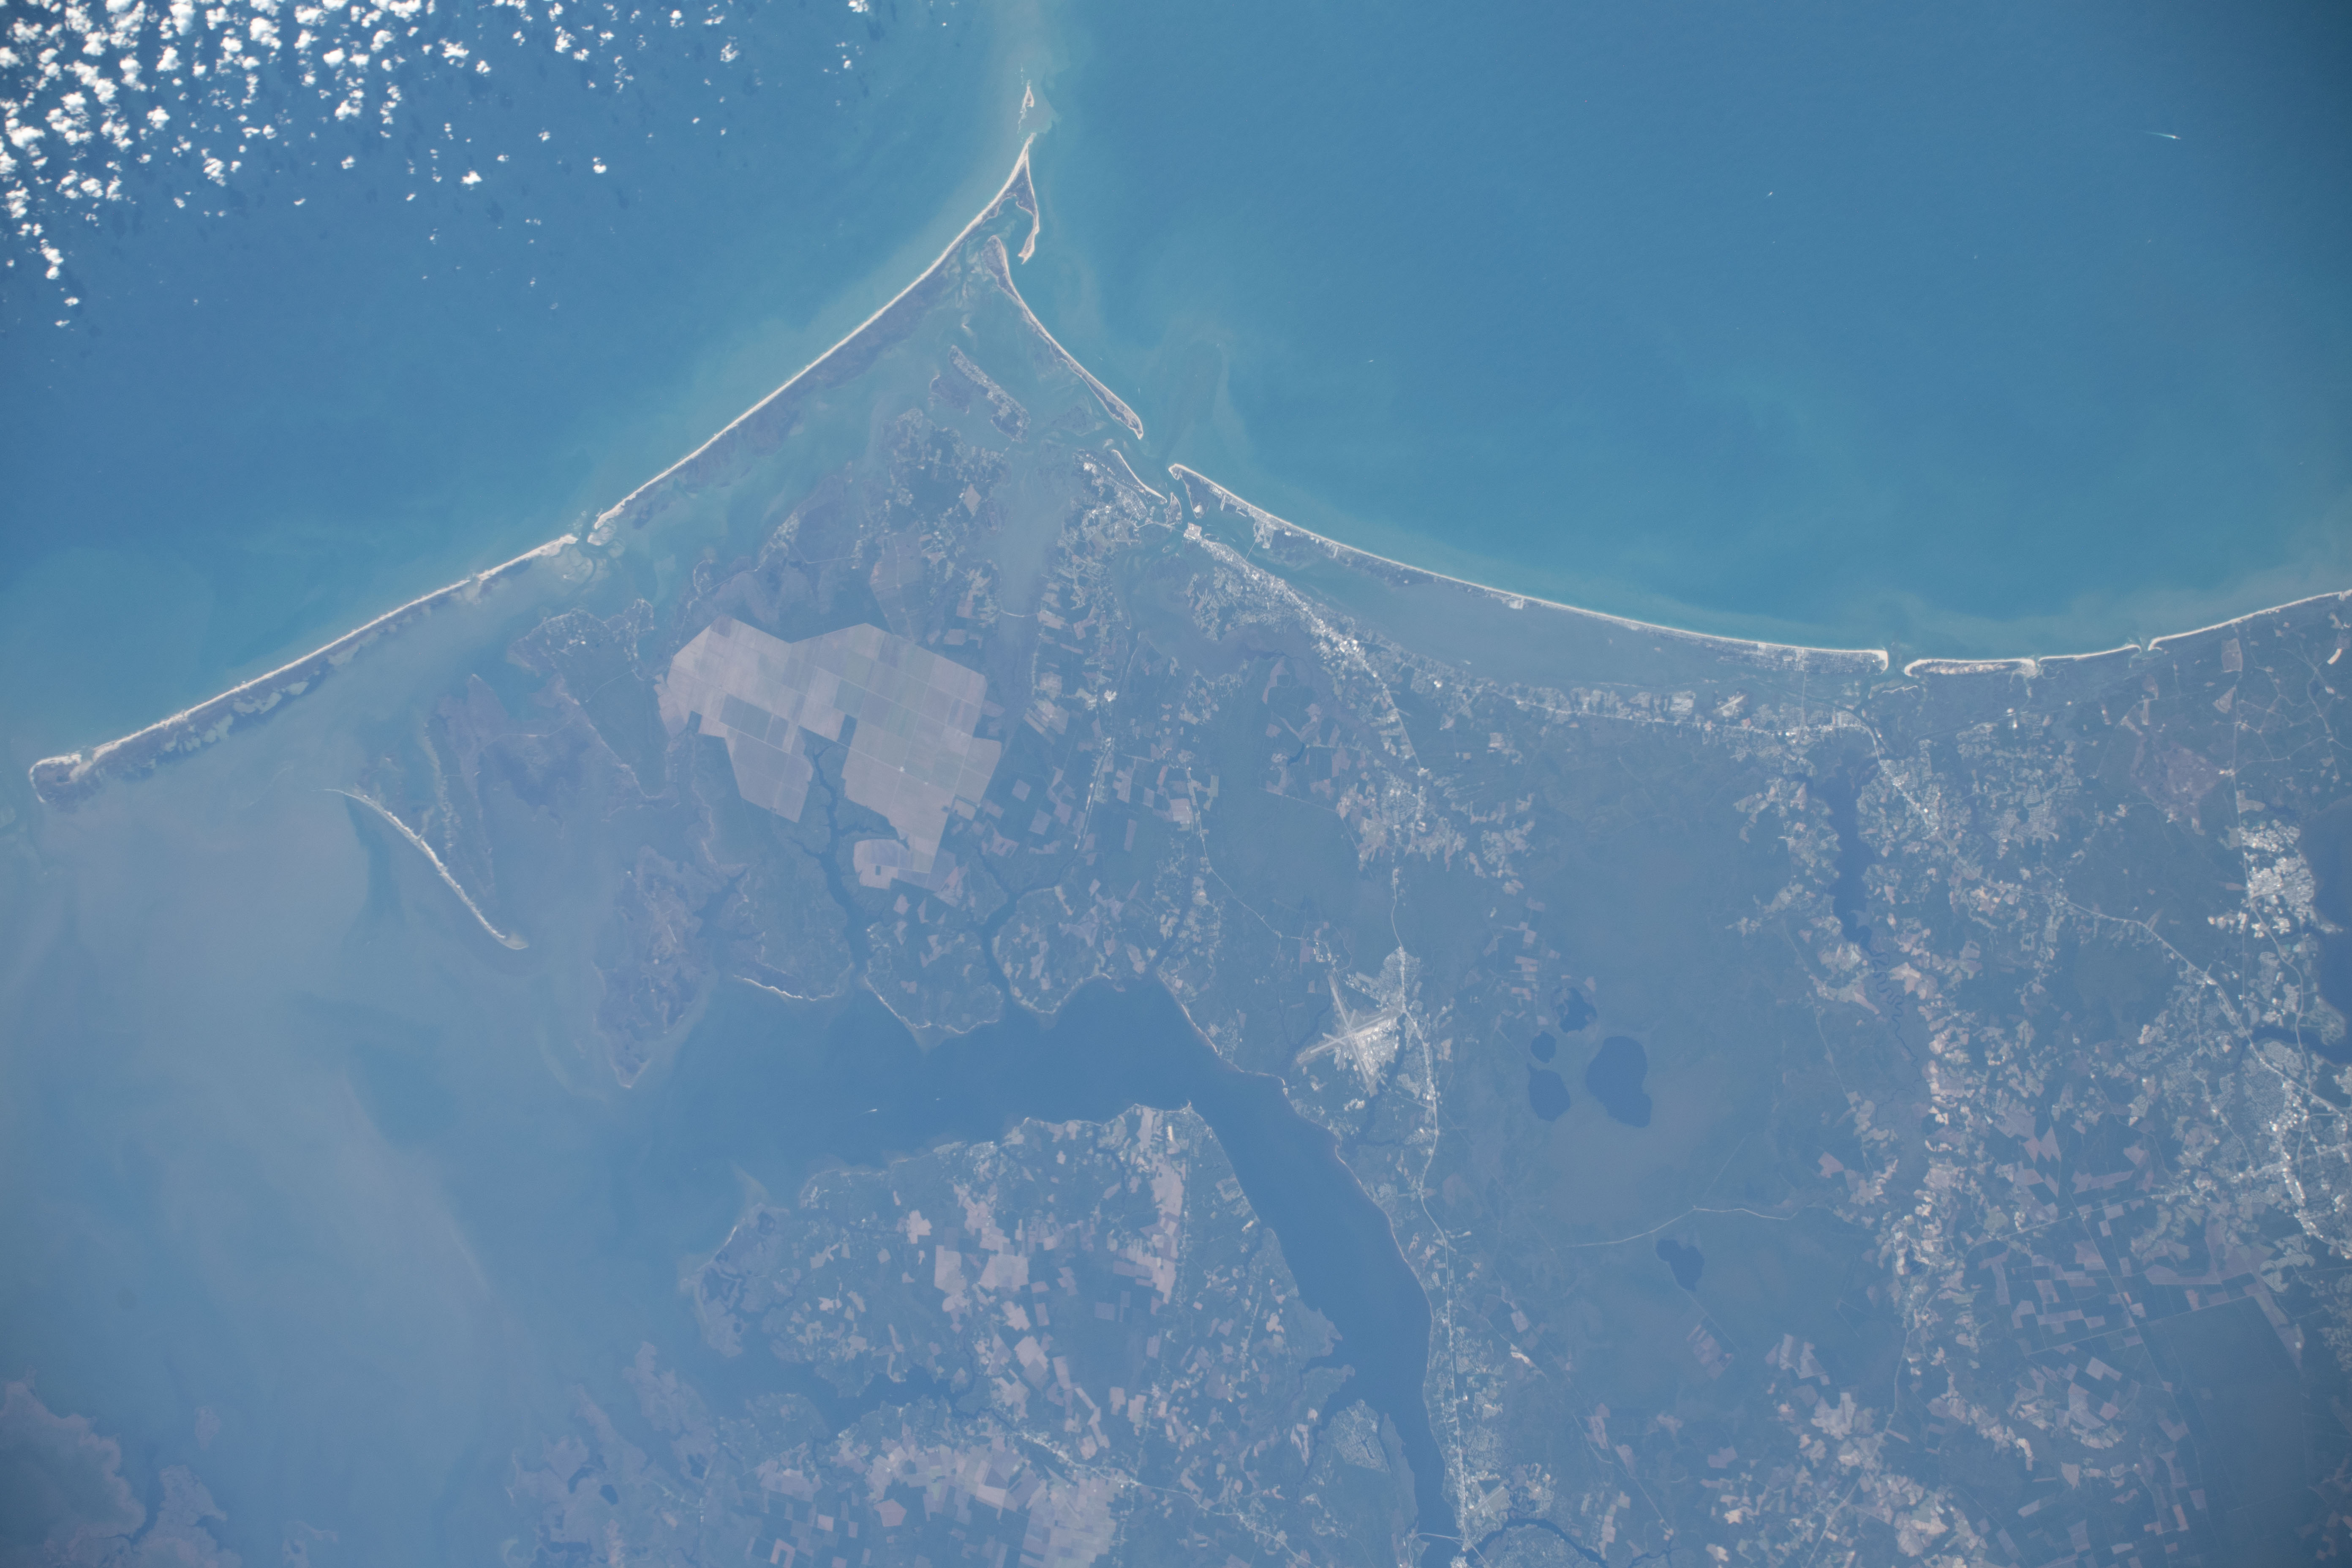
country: USA-NORTH CAROLINA
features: PAMLICO SOUND, HARKERS ISLAND
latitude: 34.8
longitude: -76.8
